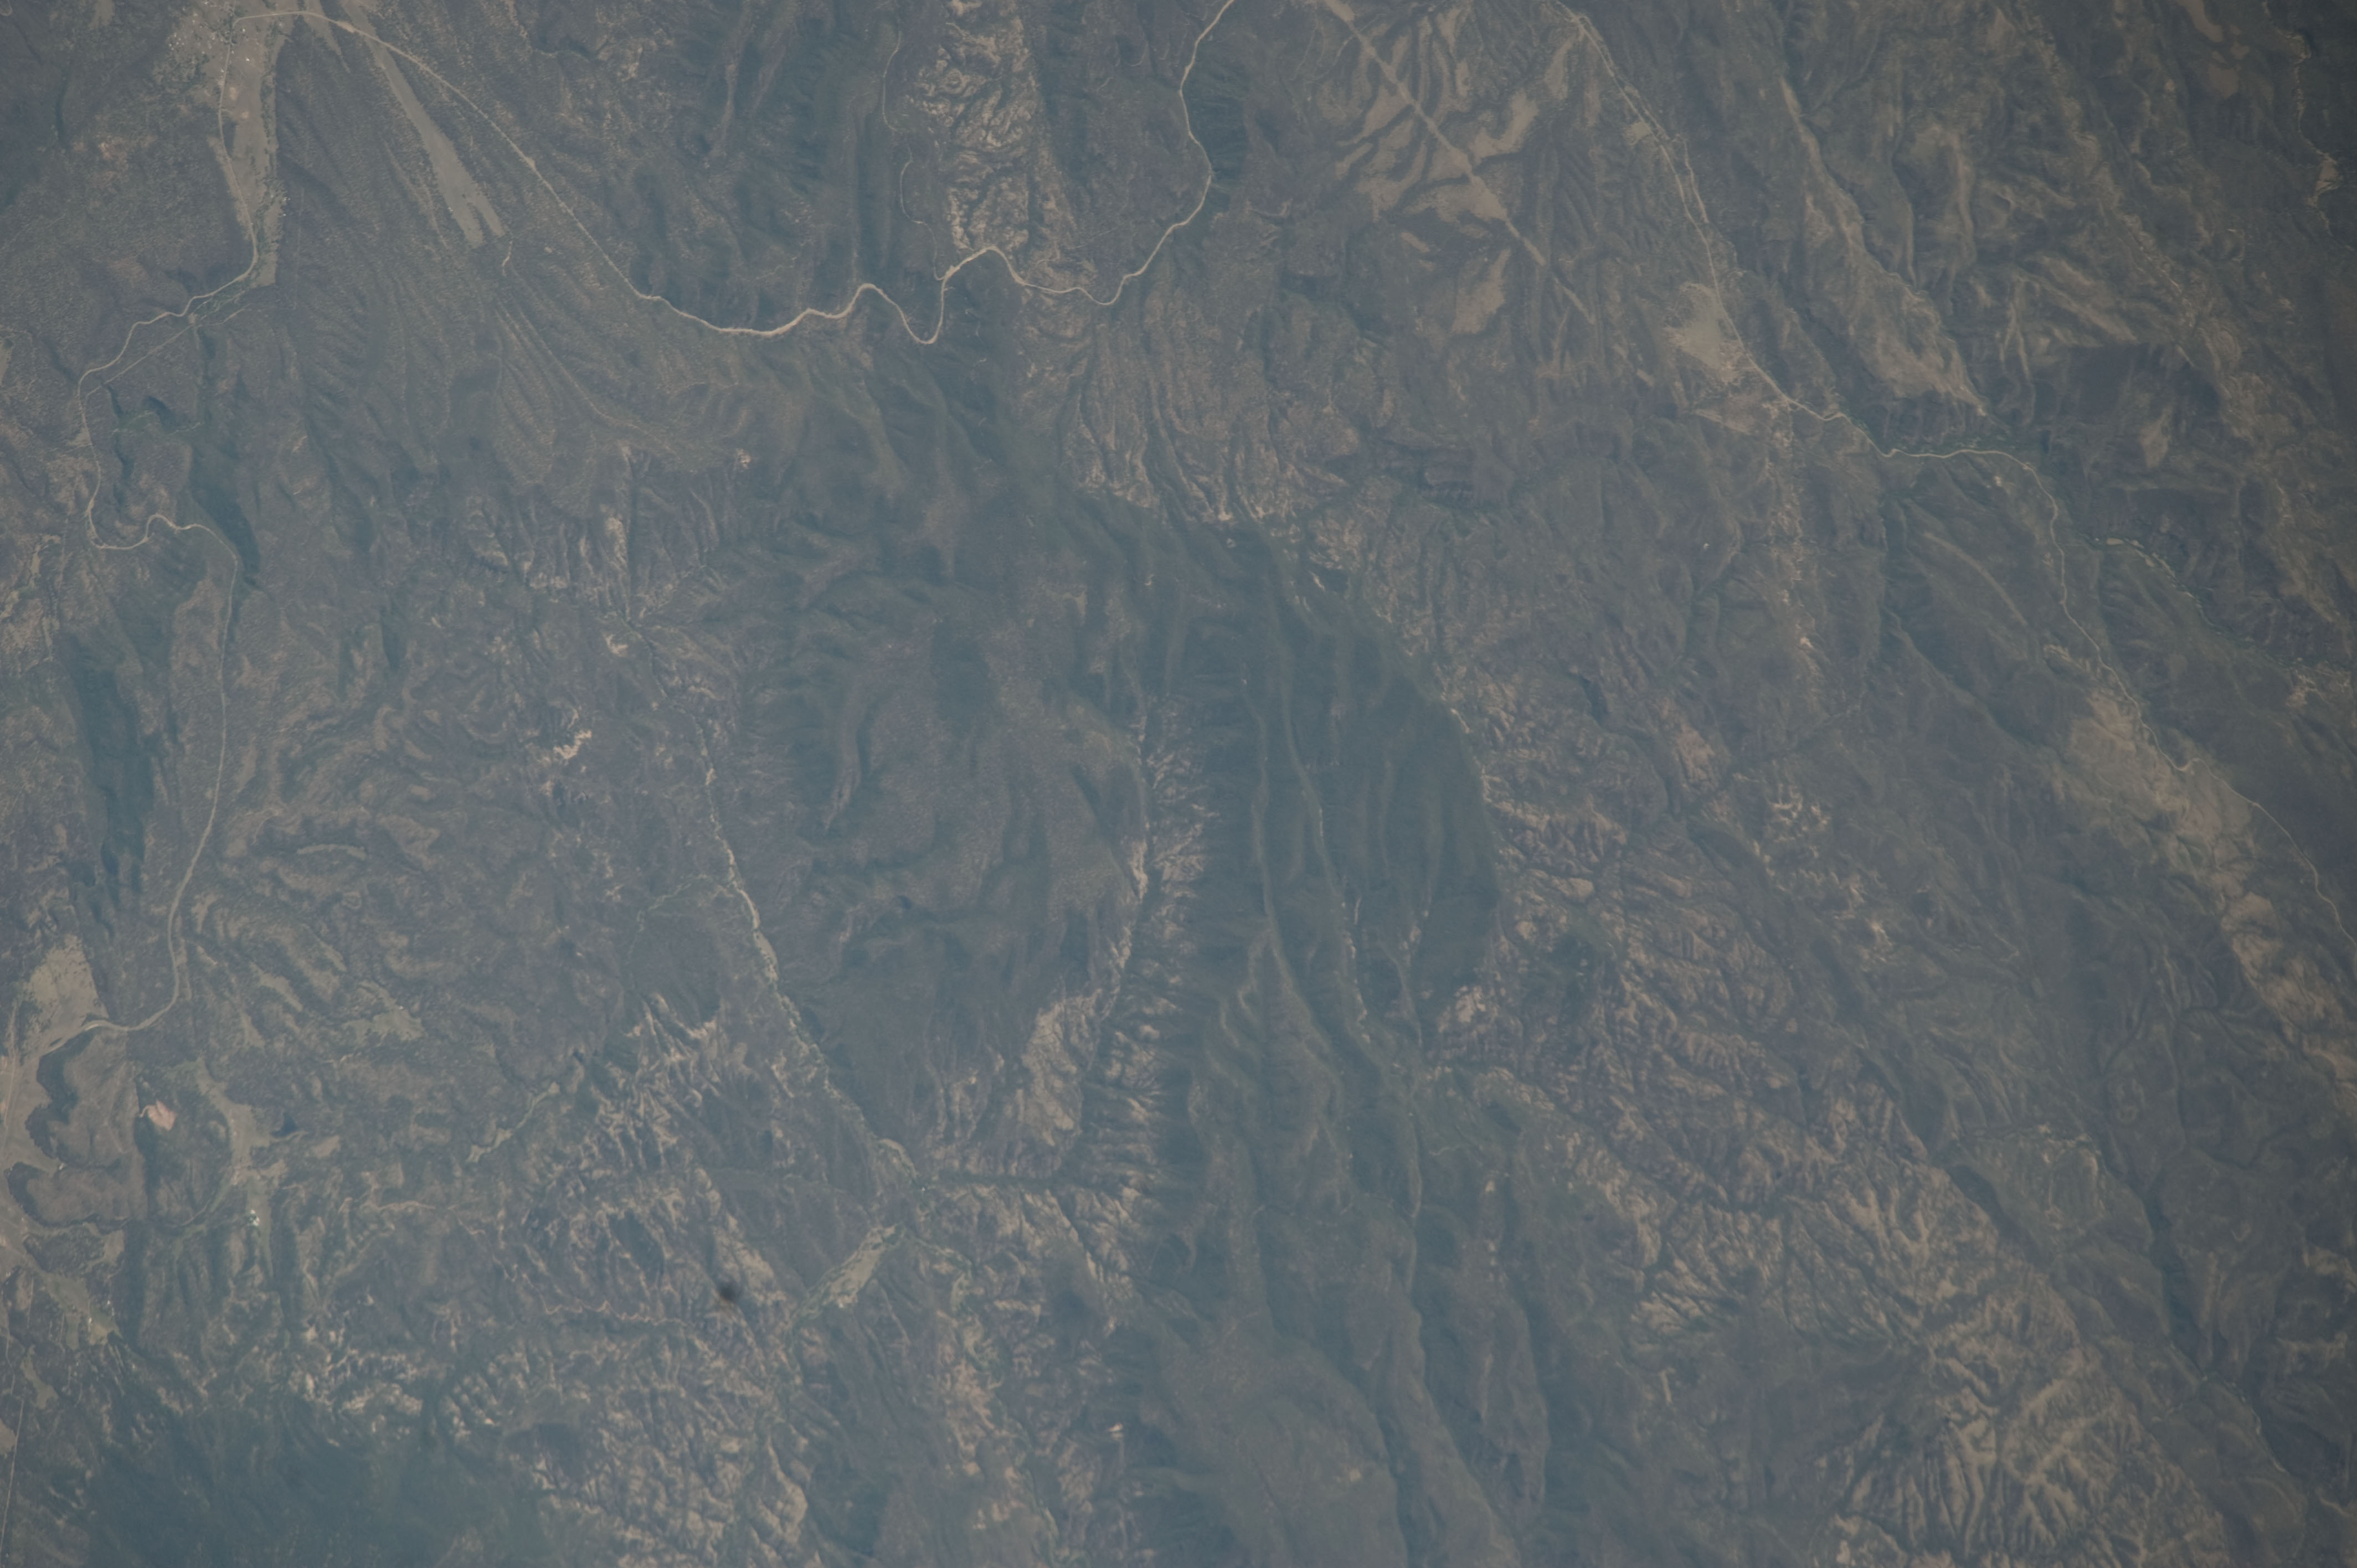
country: USA-NEW MEXICO
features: SAN FRANCISCO MTS., FOREST, CANYONS, ROAD
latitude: 33.6
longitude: -109.0
